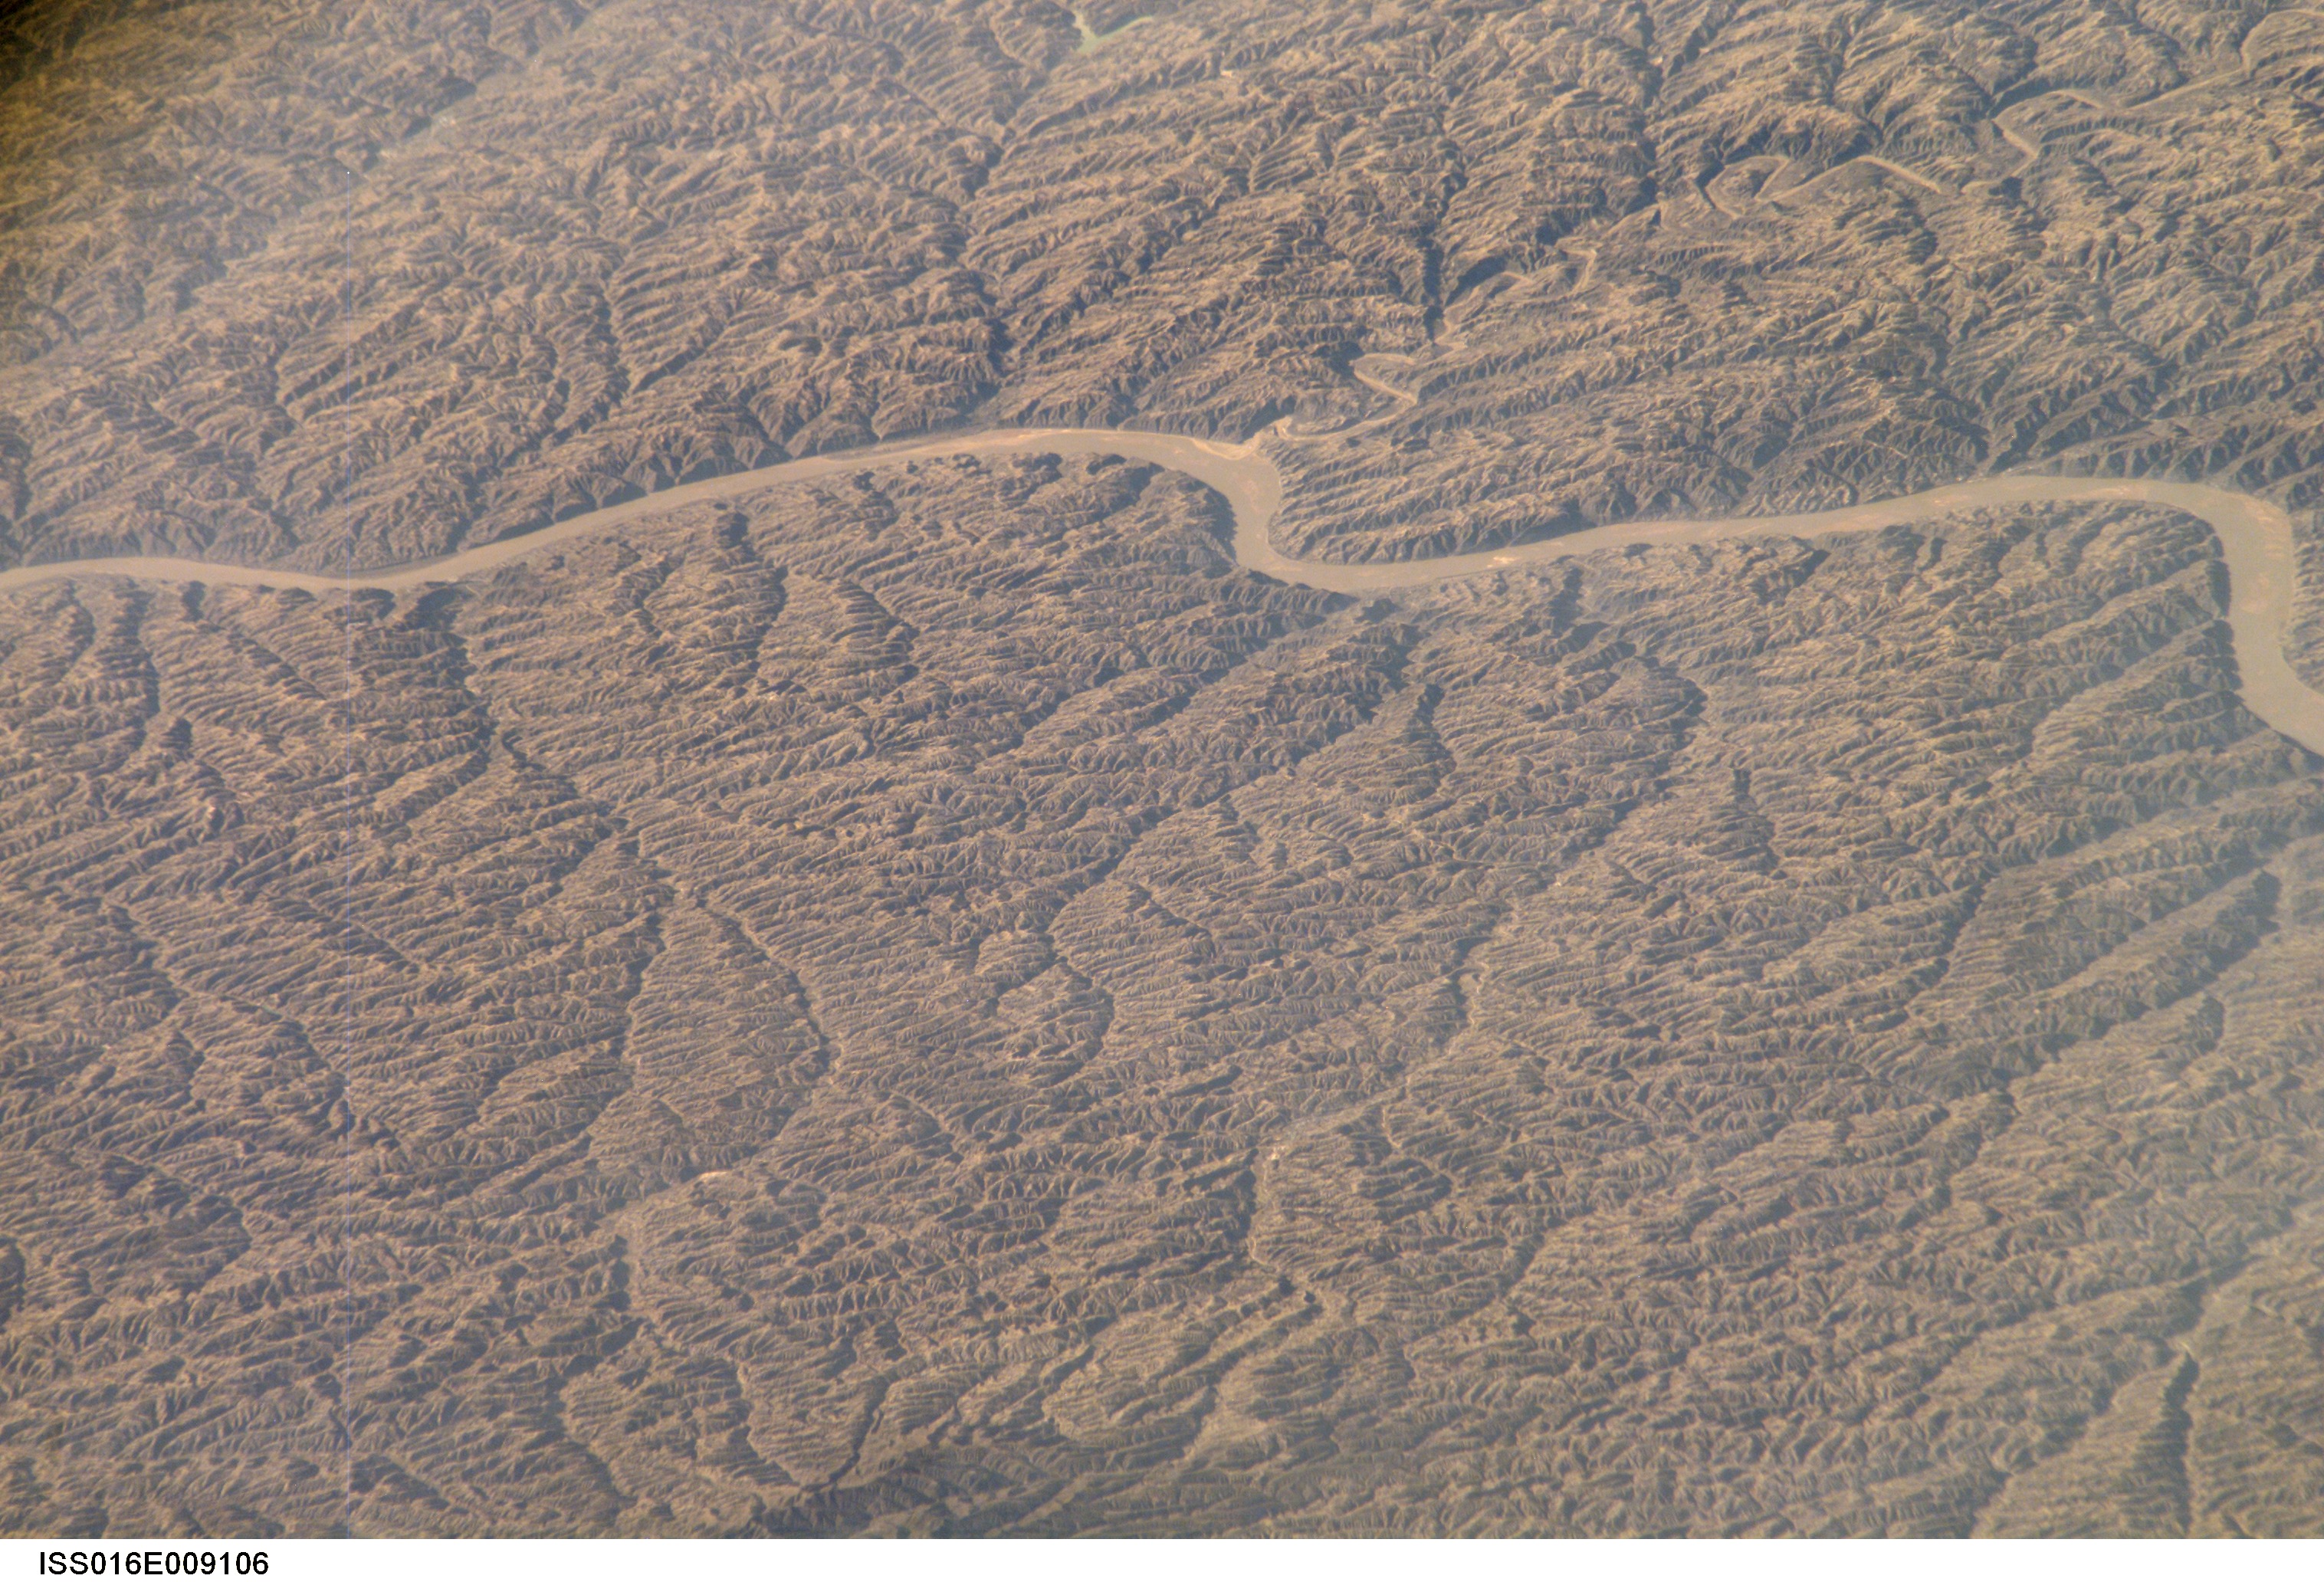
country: CHINA
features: YELLOW RIVER, LULIANG MTS.
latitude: 38.2
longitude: 110.6
